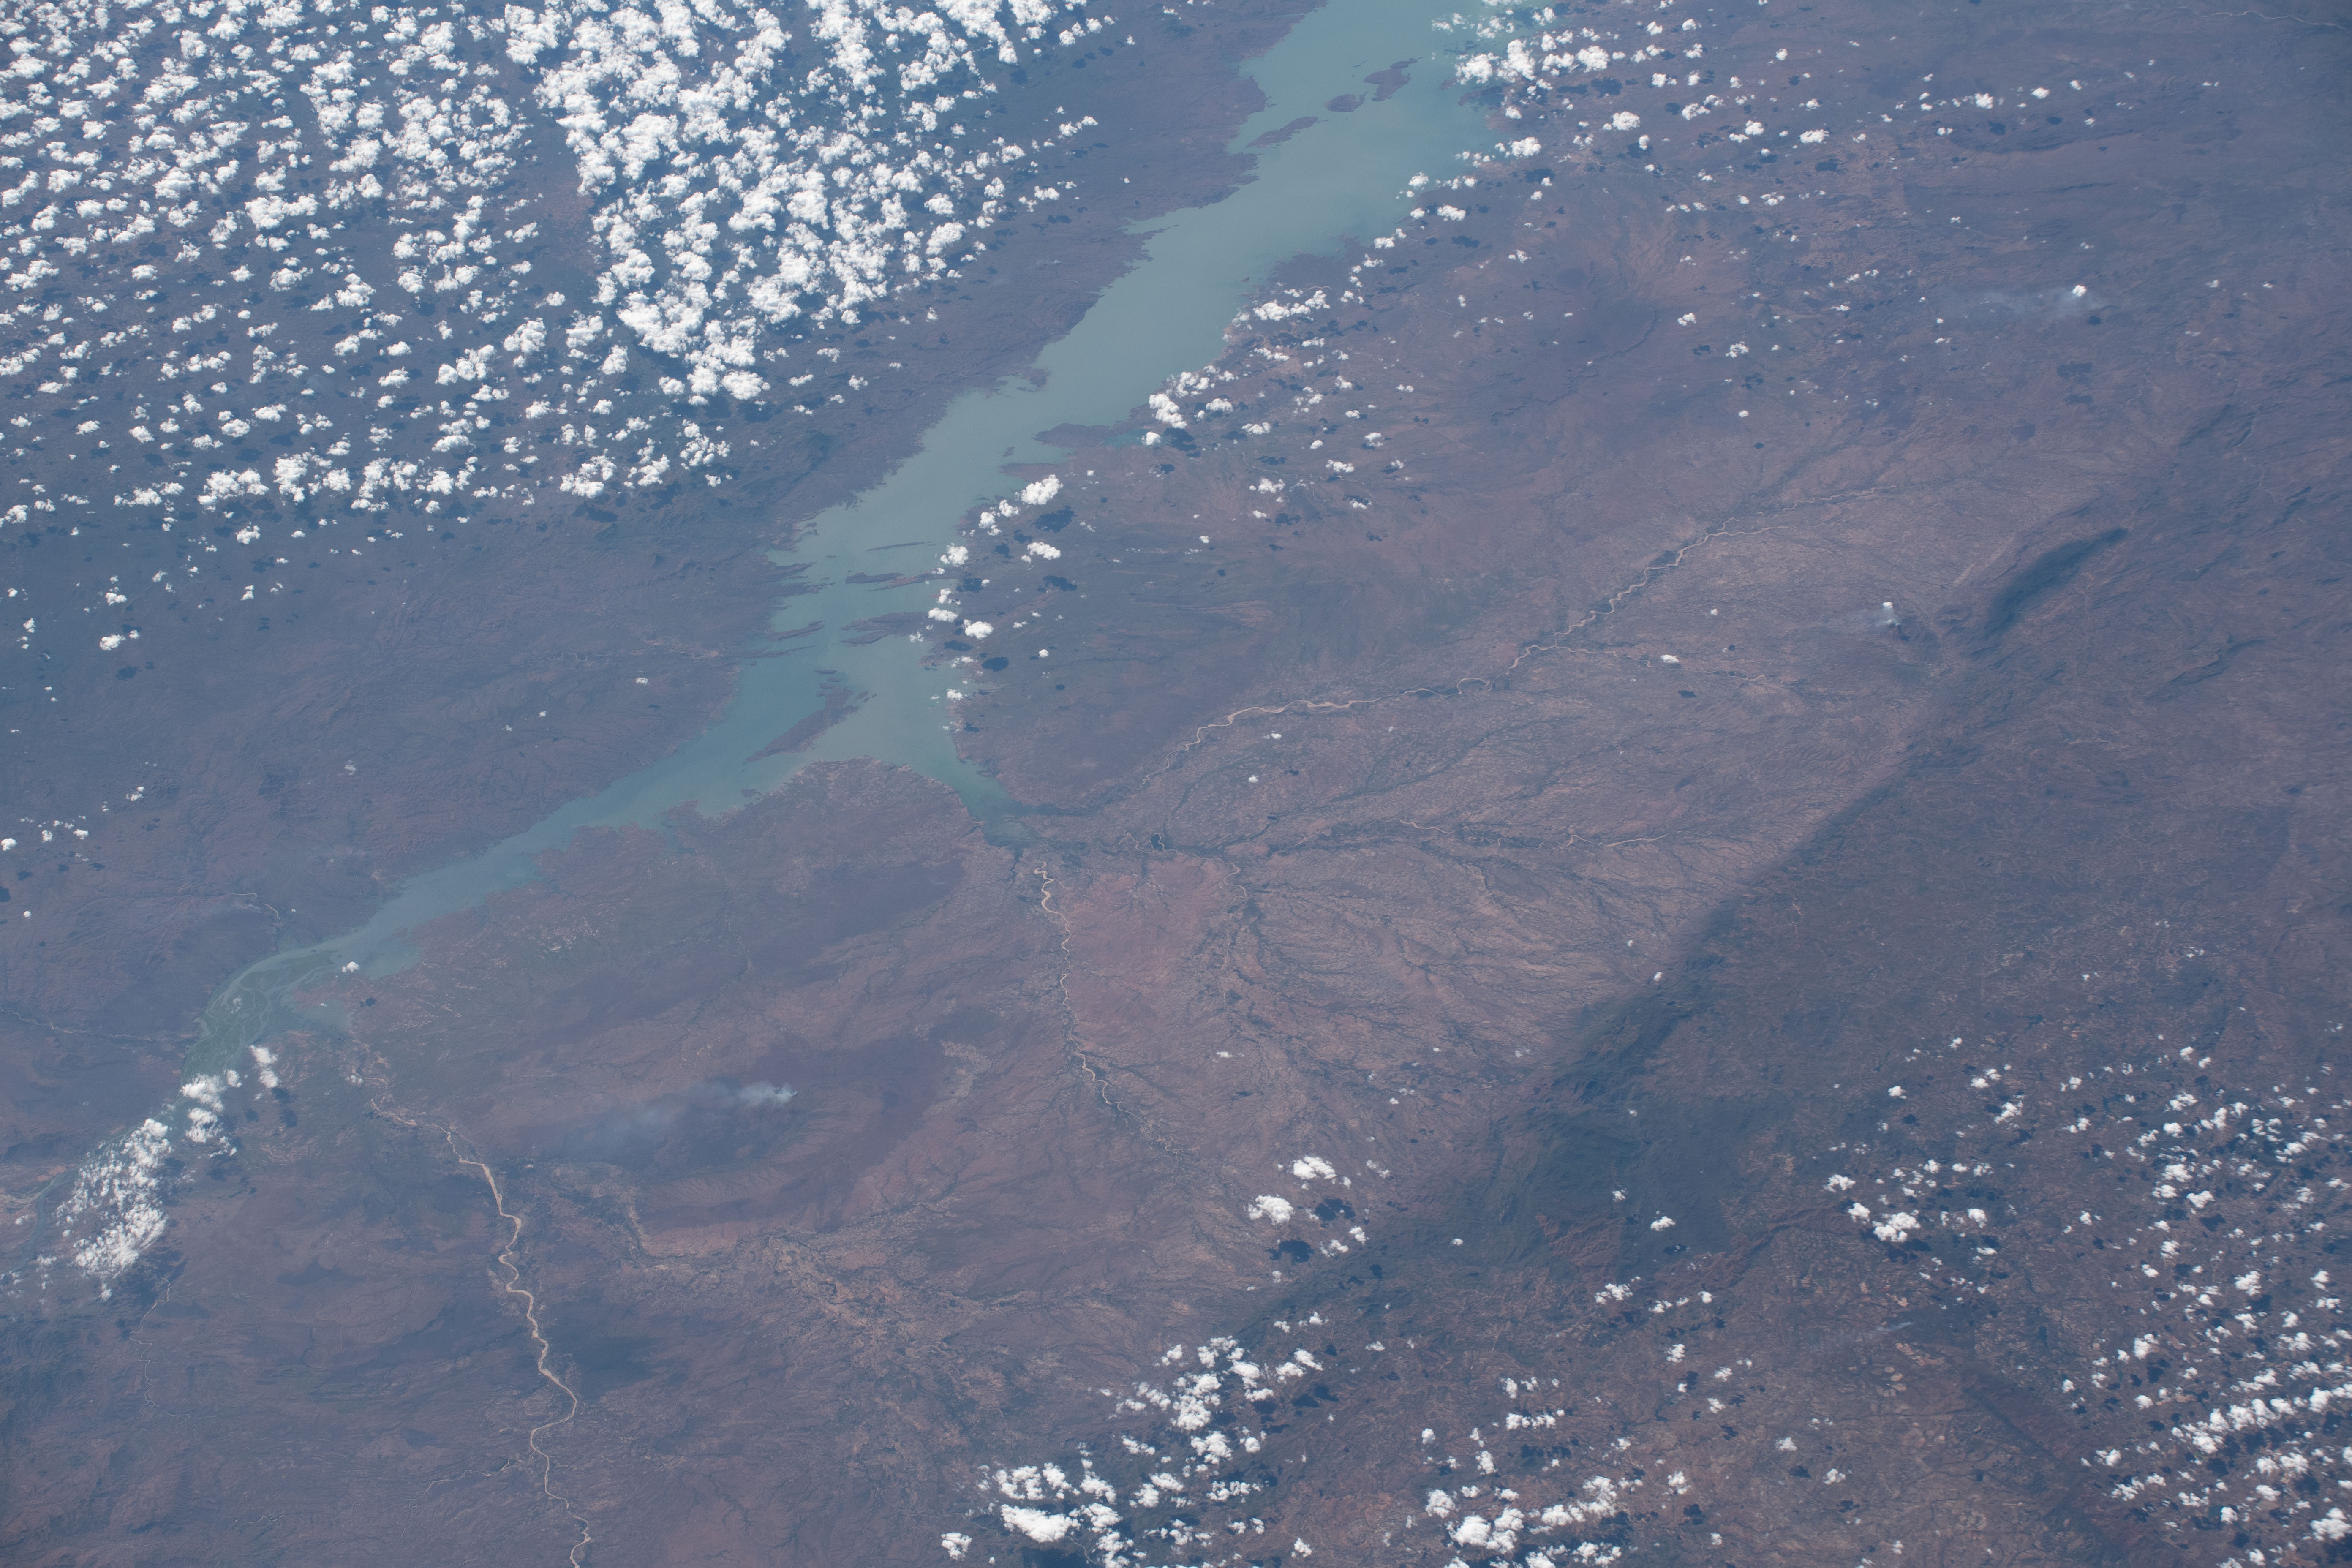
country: ZIMBABWE
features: LAKE CAHORA BASSA, PANHAME, MUCUMBURA, MZARABANI WILDERNESS AREA, TETE
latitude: -16.1
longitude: 31.2
